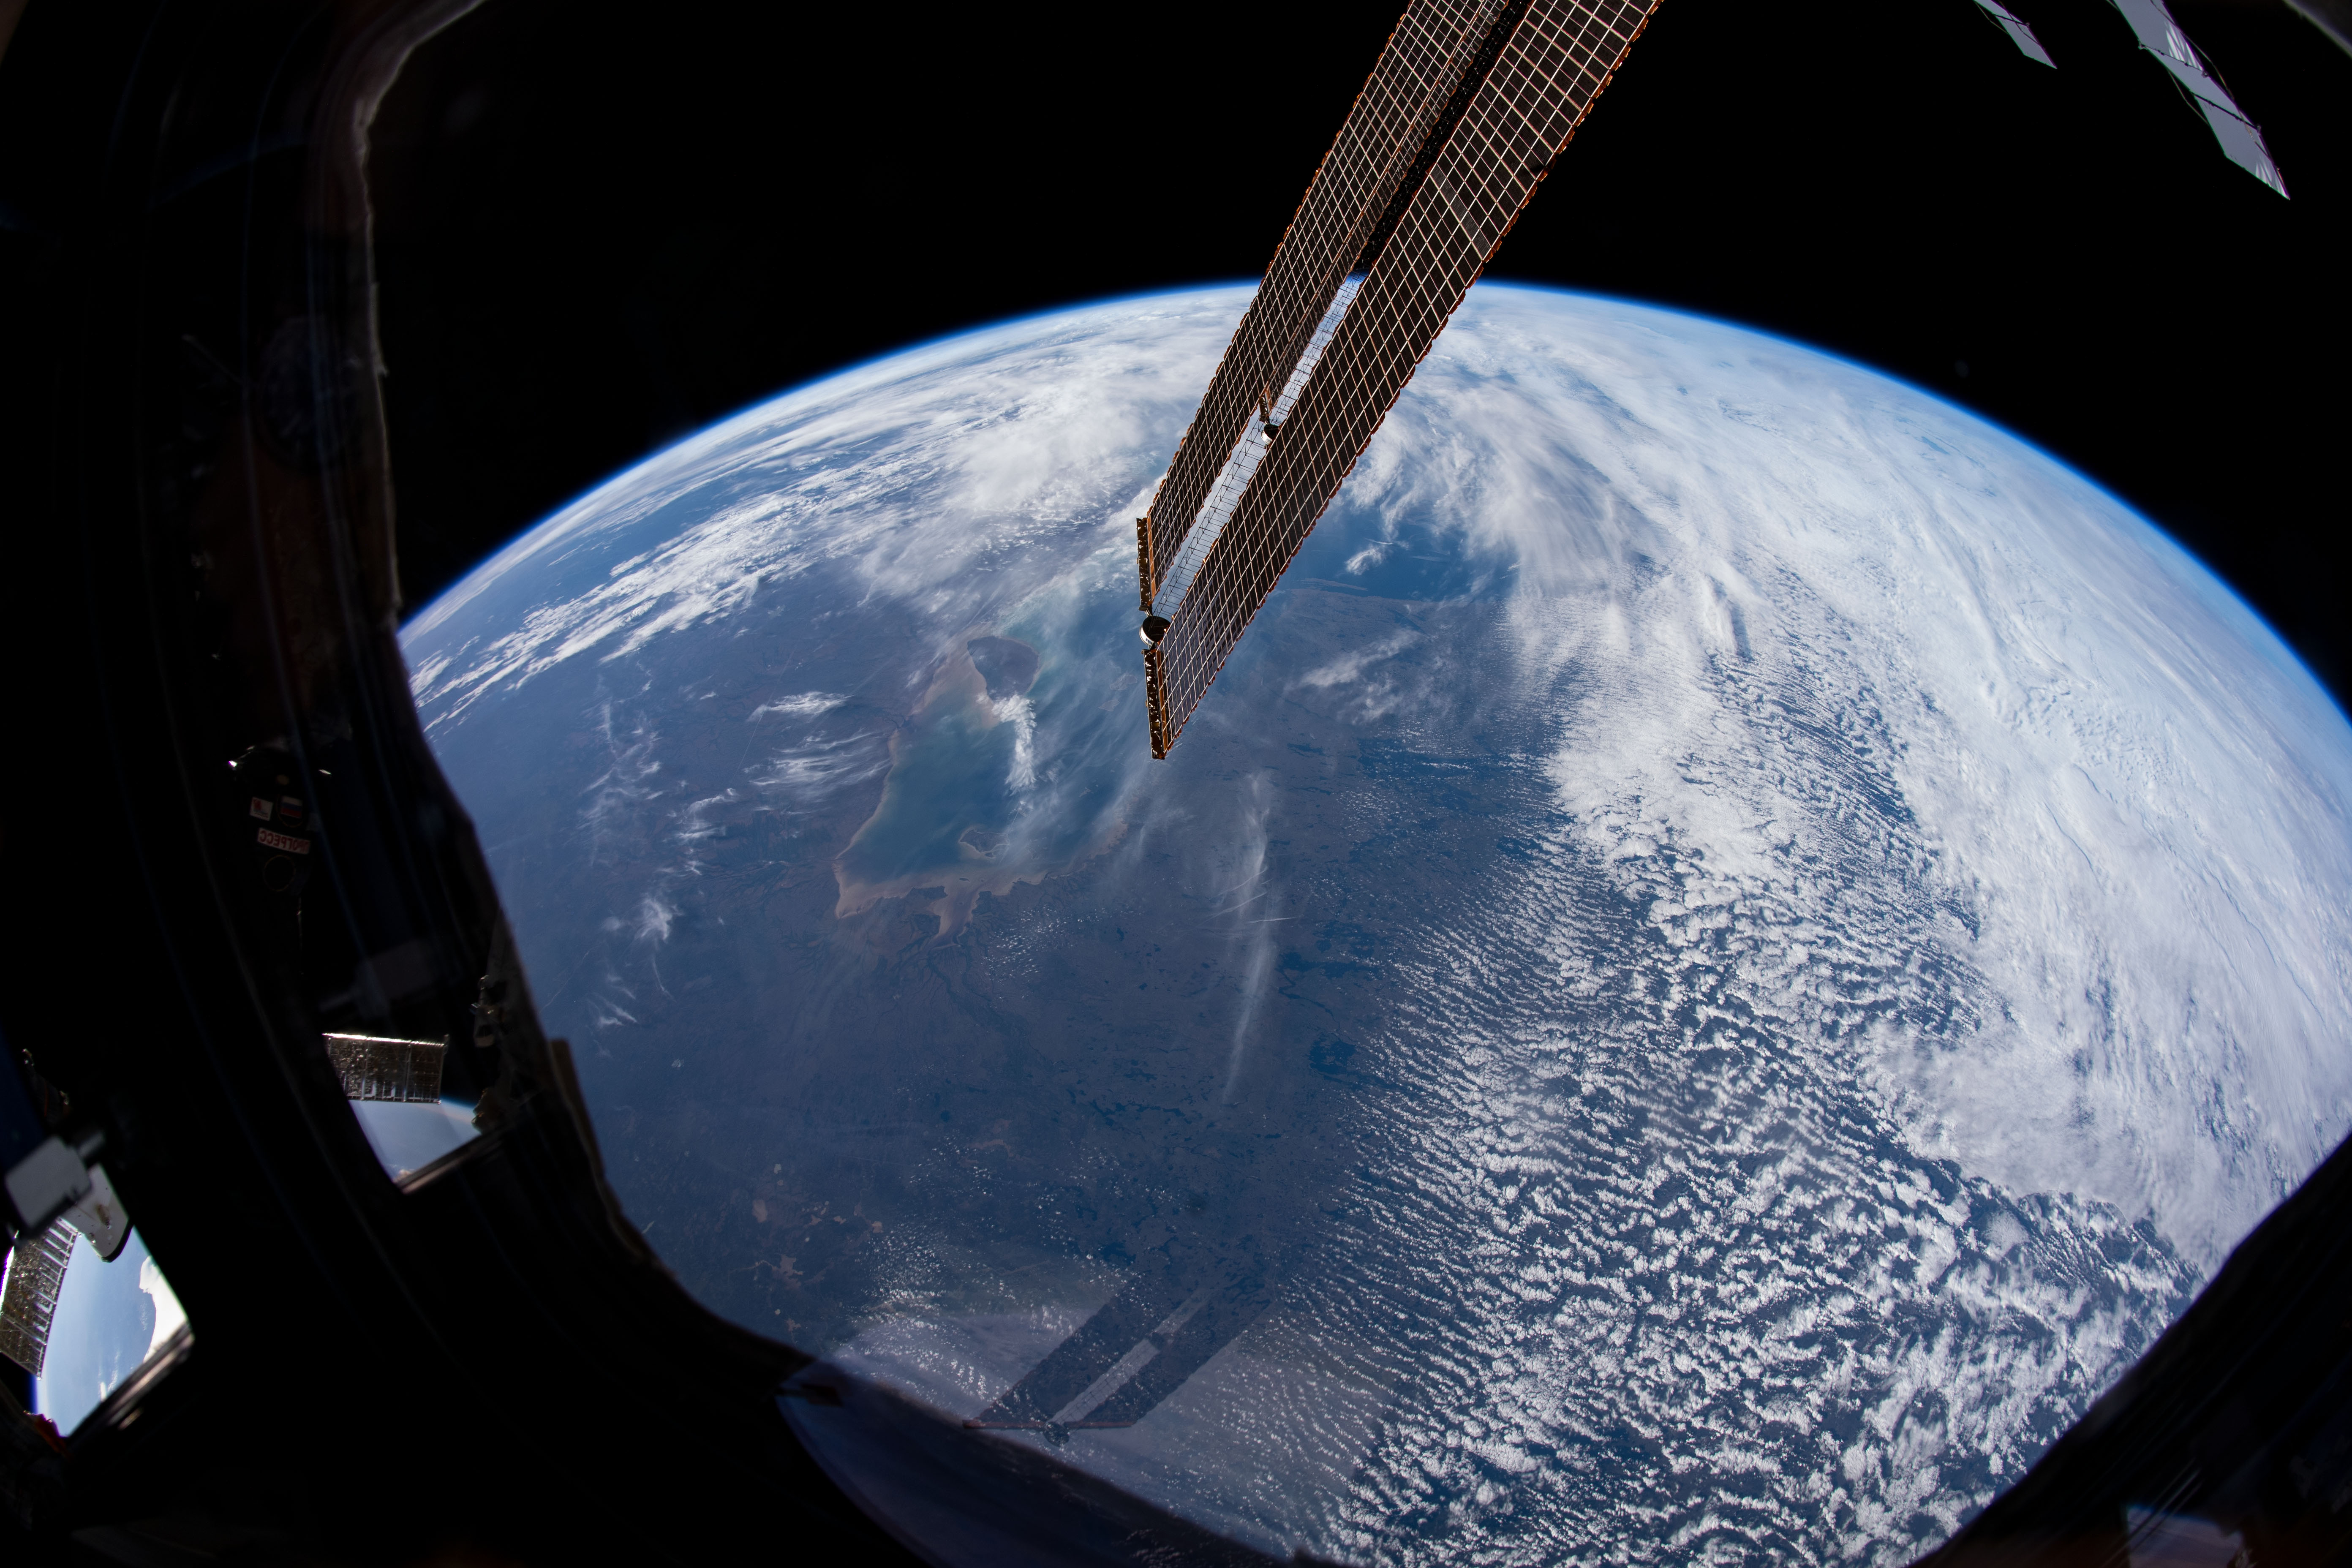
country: CANADA-Q
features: EARTH LIMB, CLOUDS
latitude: 53.0
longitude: -78.5
